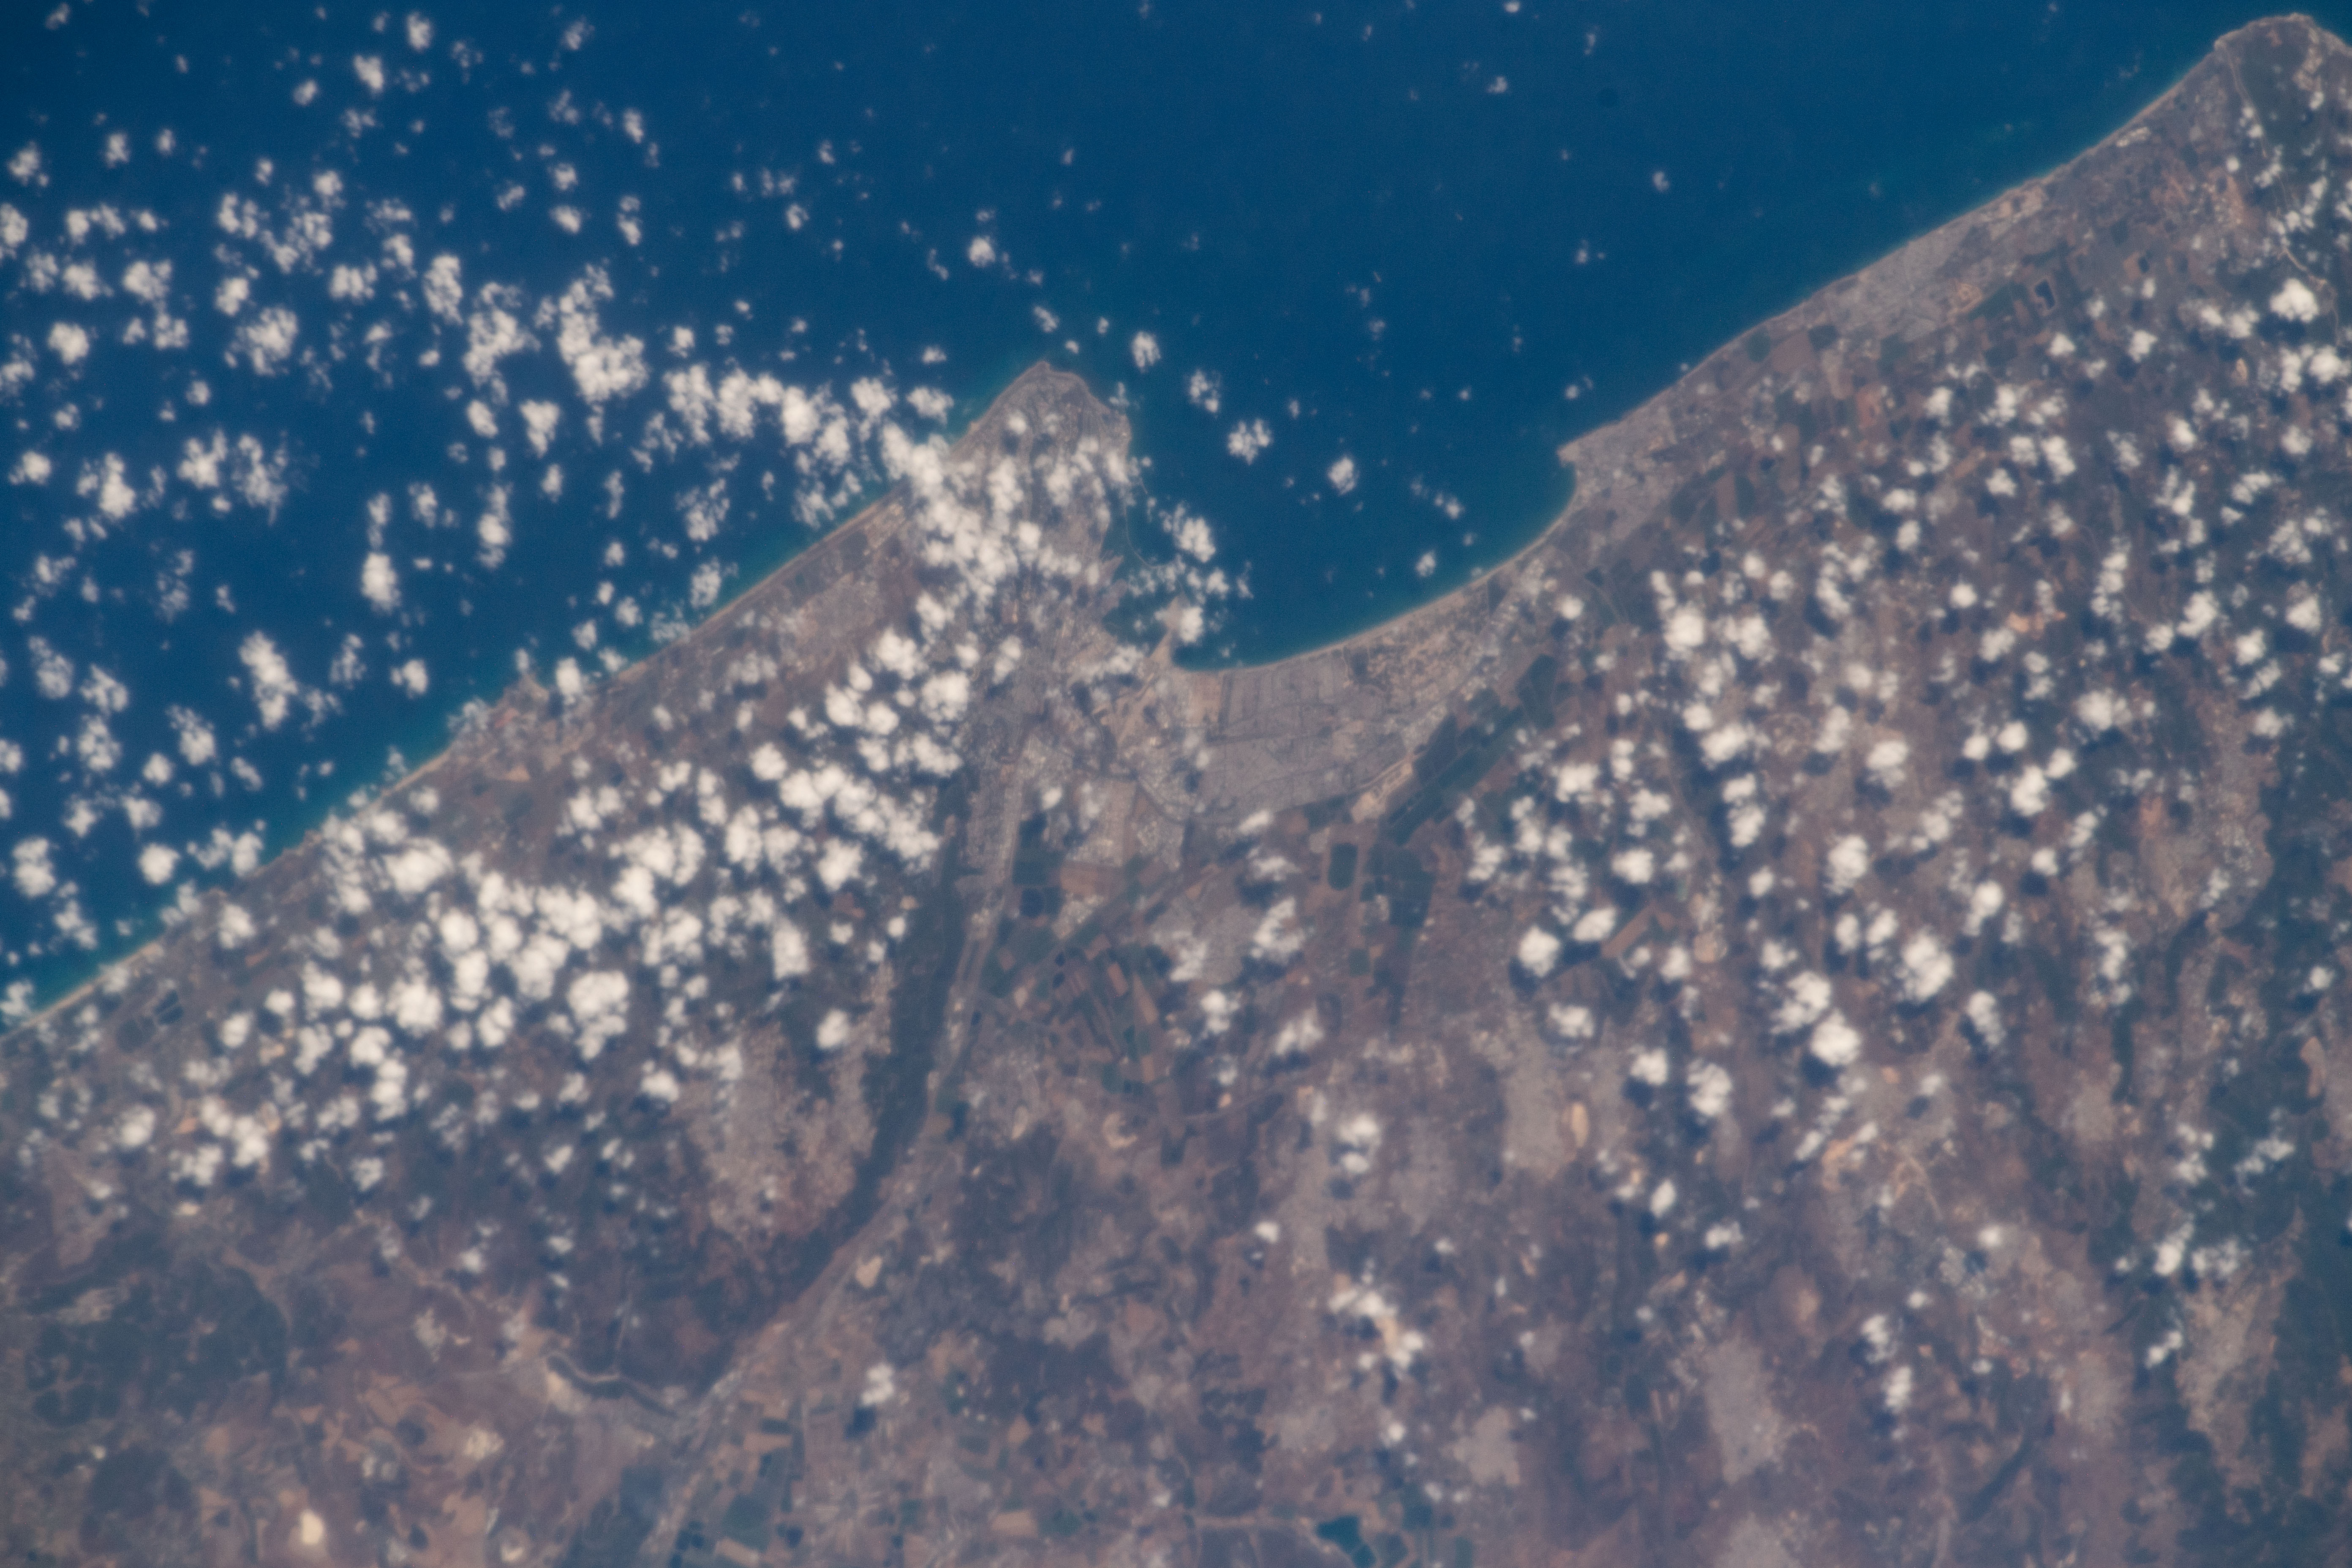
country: ISRAEL
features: KRAYOT, MEDITERRANEAN SEA, HAIFA
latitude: 32.8
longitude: 35.1
